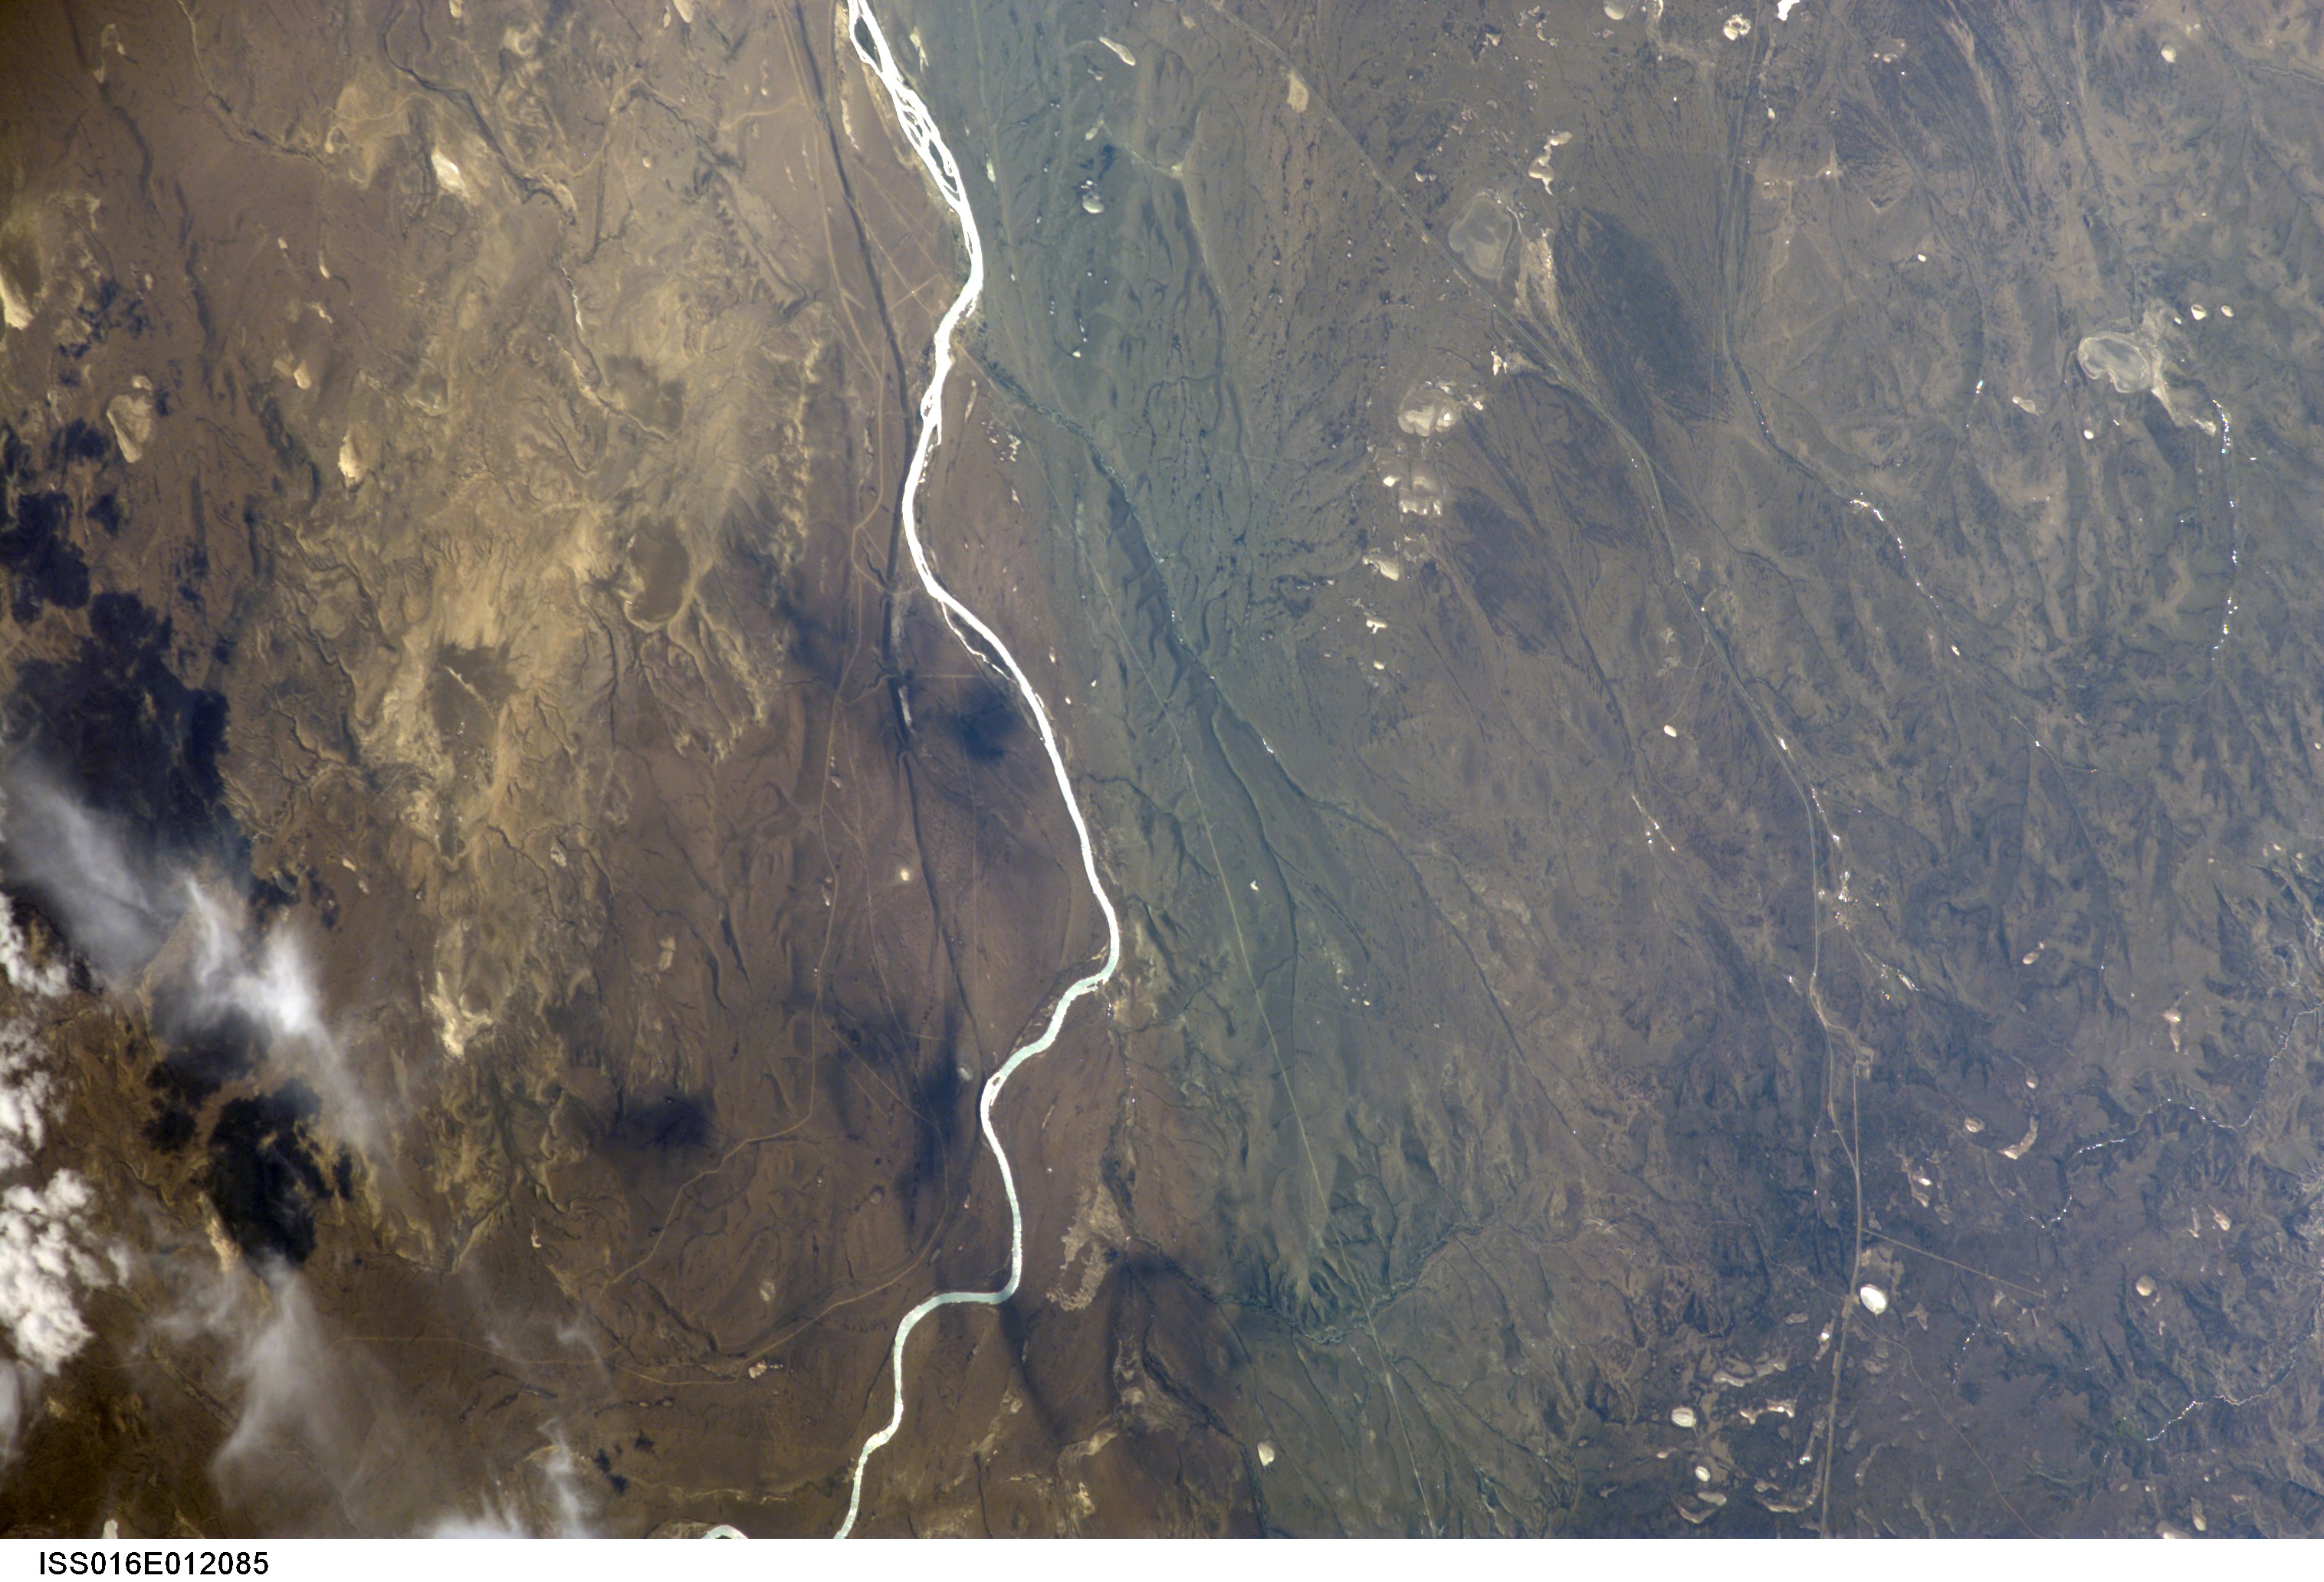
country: ARGENTINA
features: ROADS,SANTA CRUZ RIVER
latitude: -50.1
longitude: -69.1
